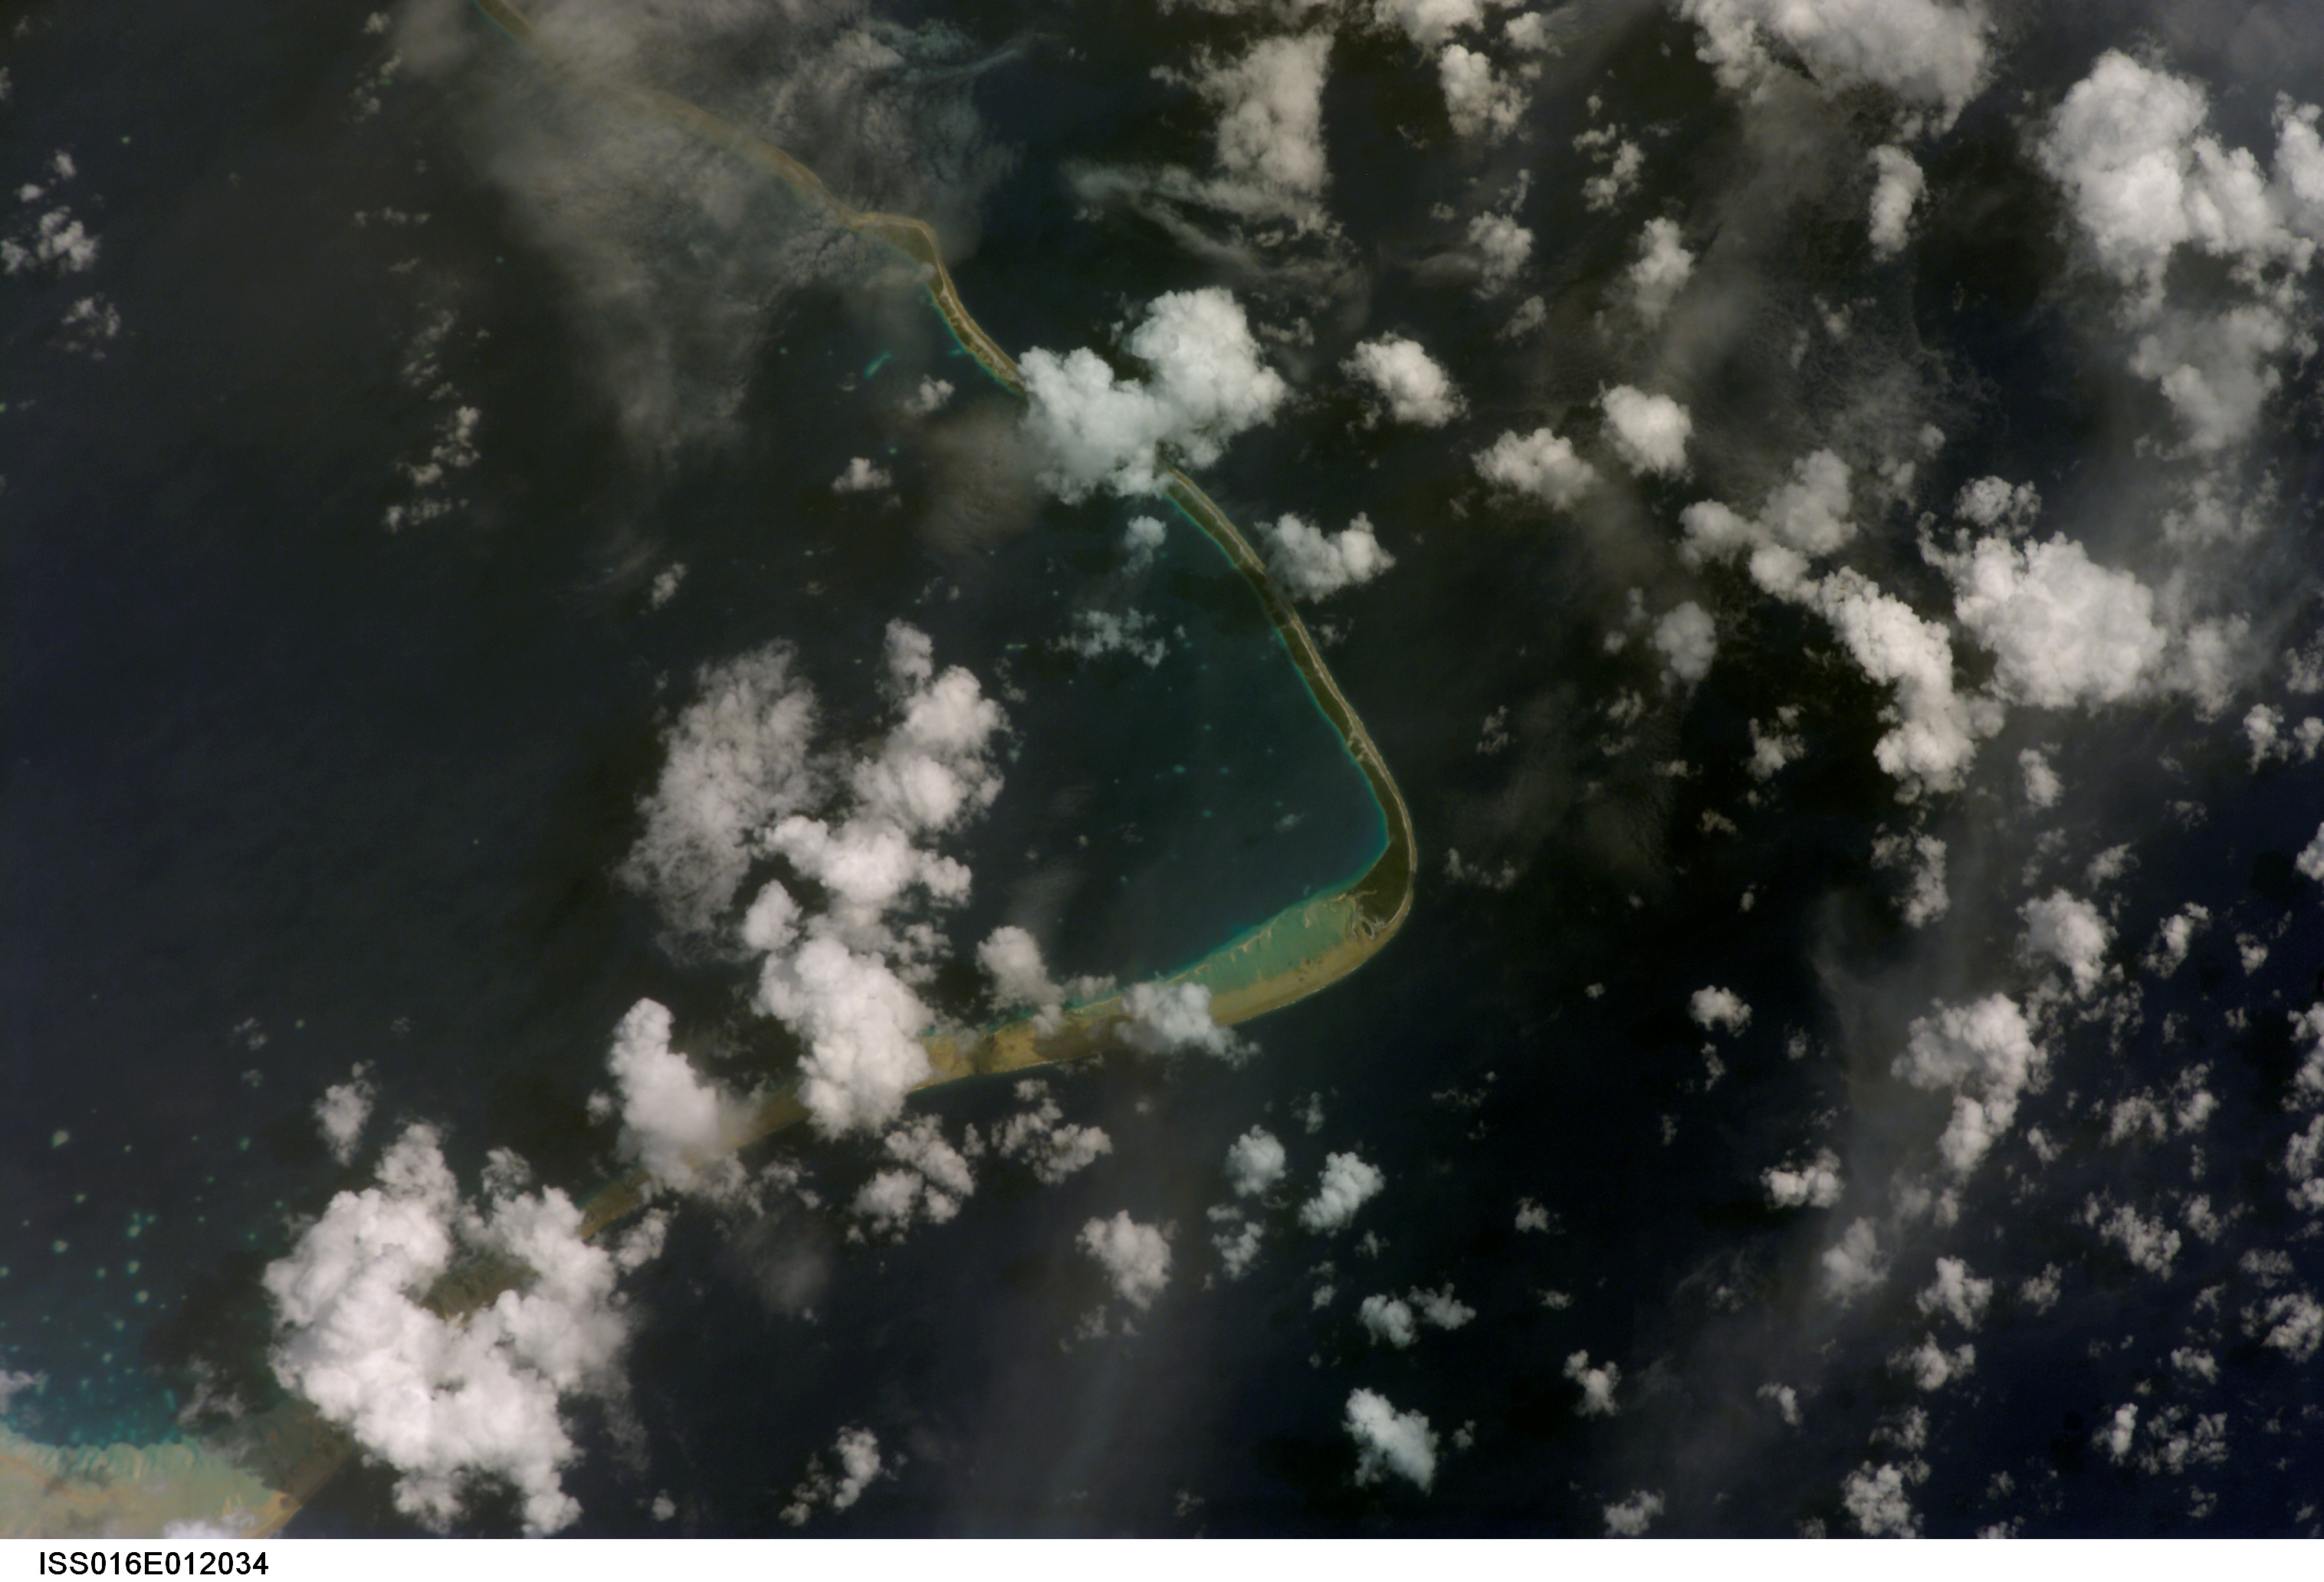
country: TUAMOTU ARCHIPELAGO
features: FAKARAVA ATOLL, S. PACIFIC O.
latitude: -16.5
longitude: -145.4
